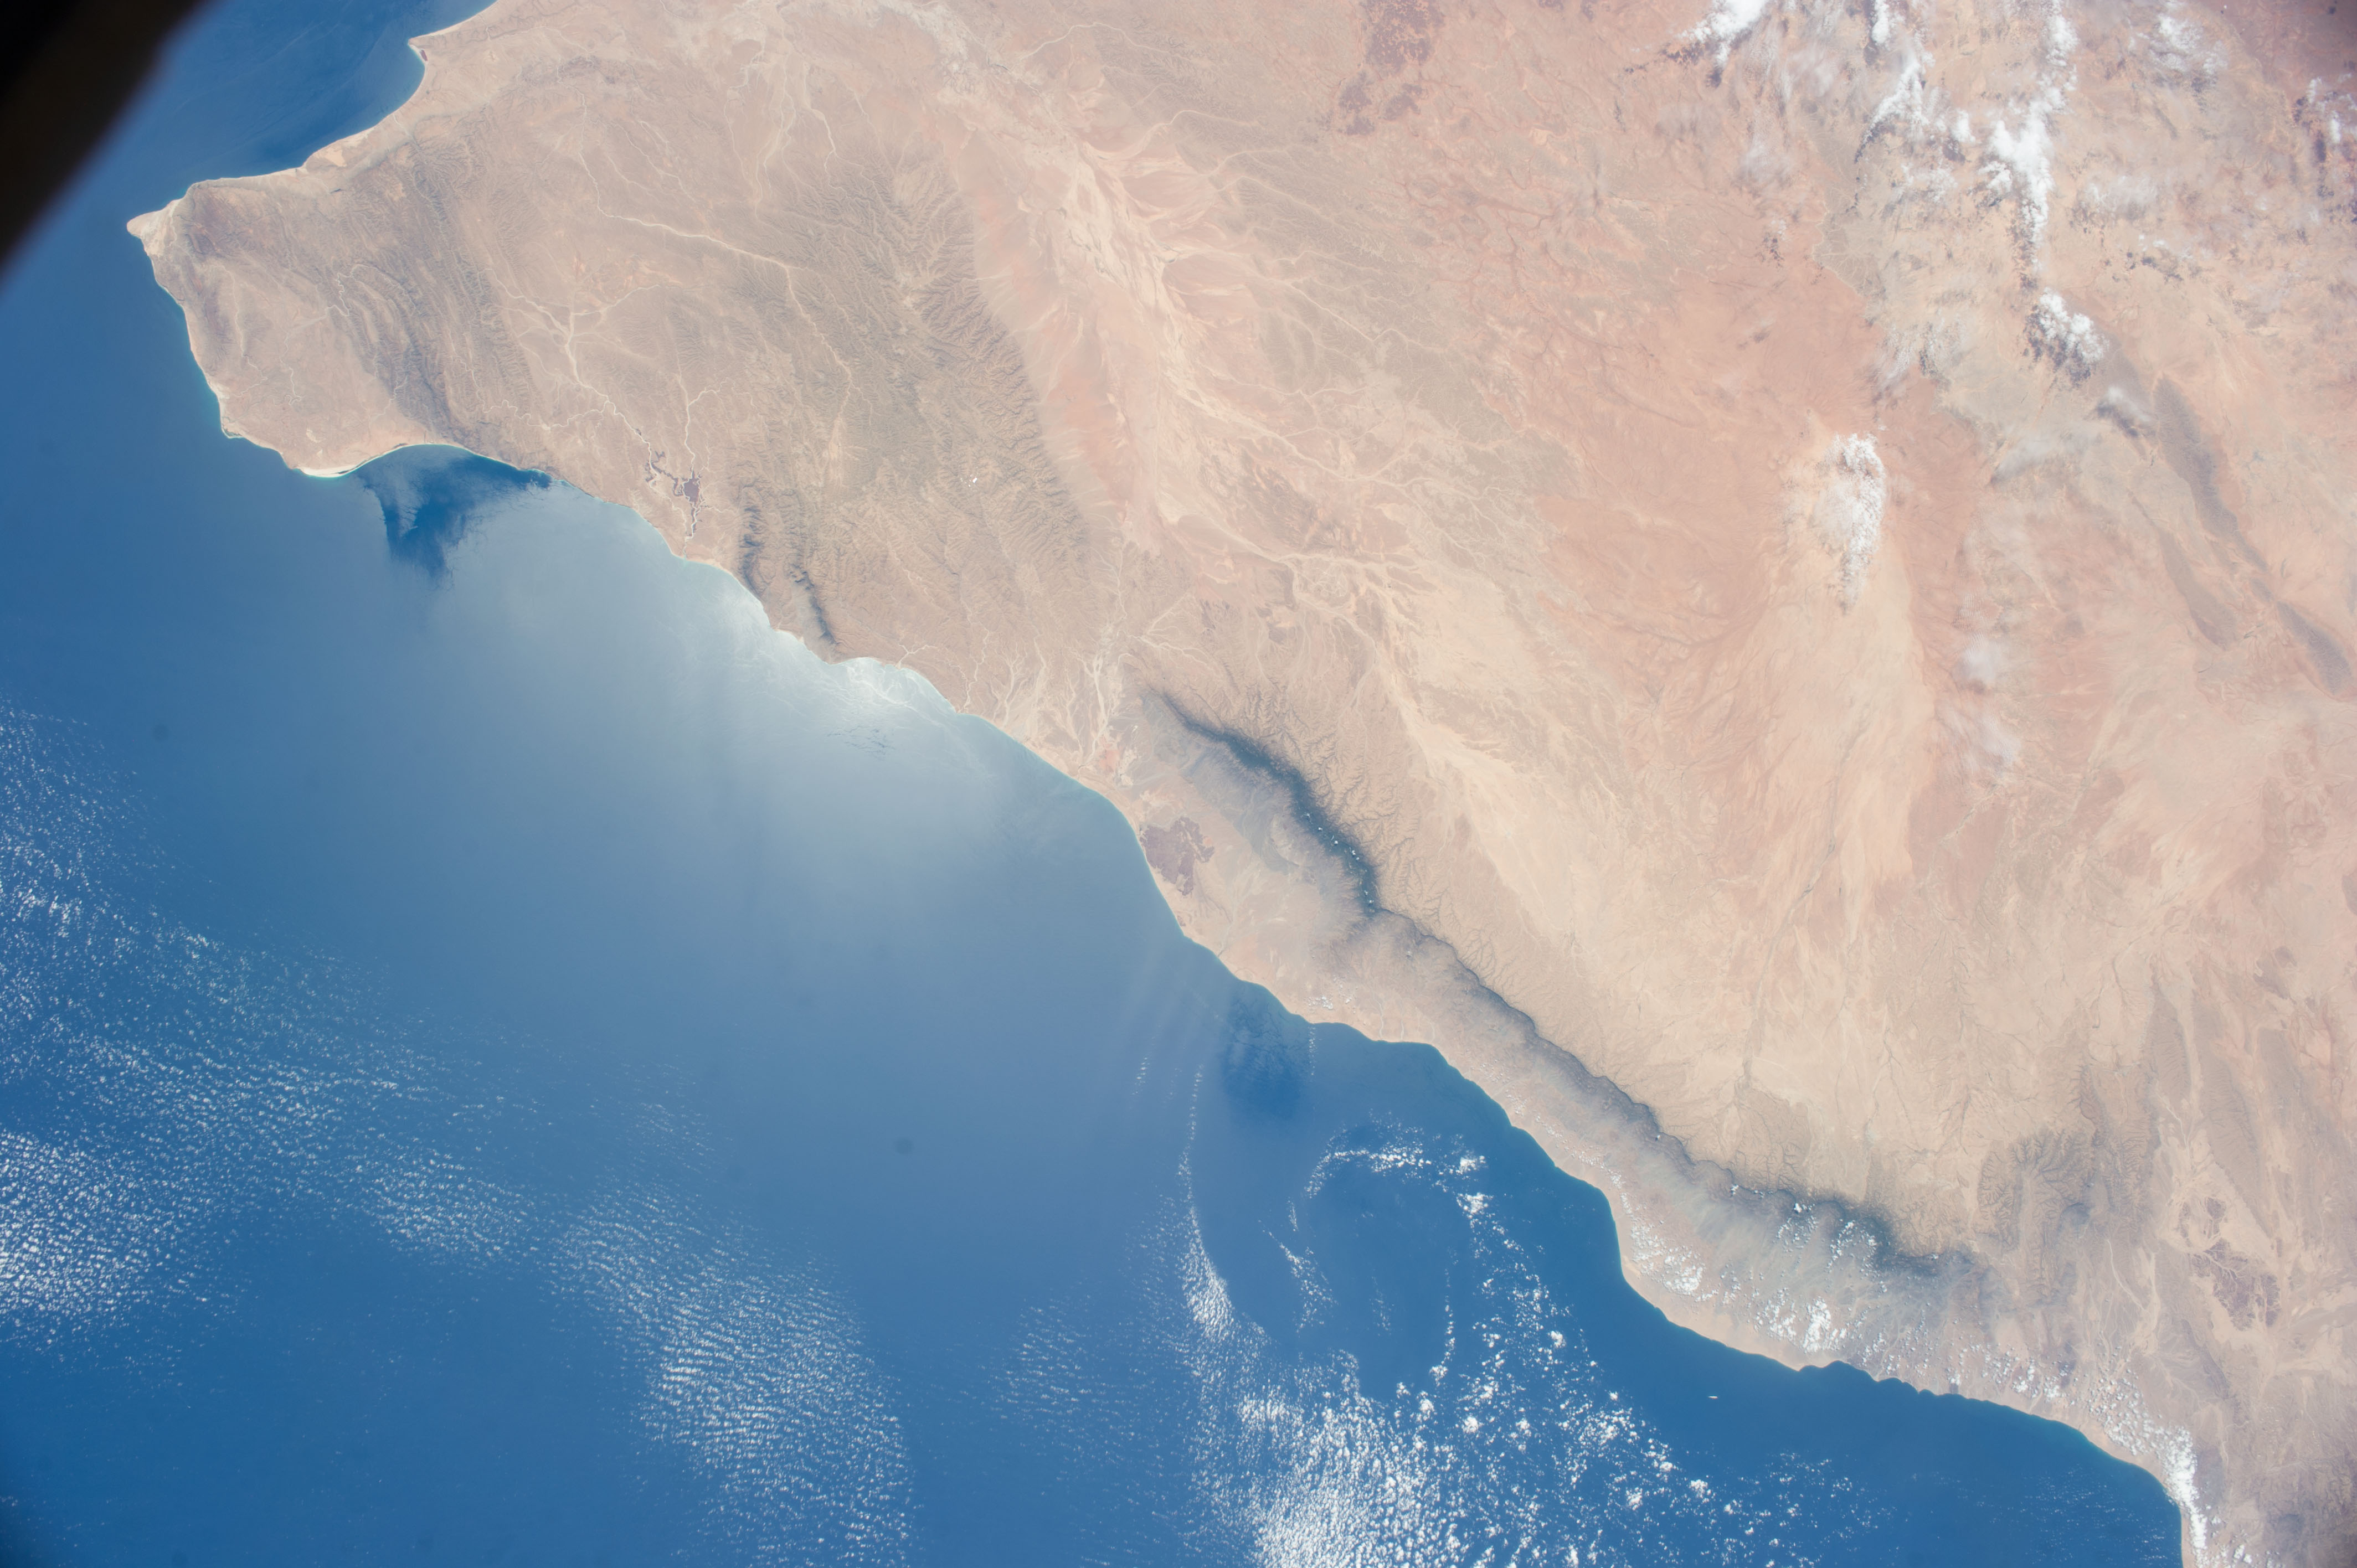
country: SOMALIA
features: DESERT, ROCKY TERRAIN, GULF OF ADEN, COASTLINE, BOBASO CITY
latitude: 11.1
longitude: 49.0
